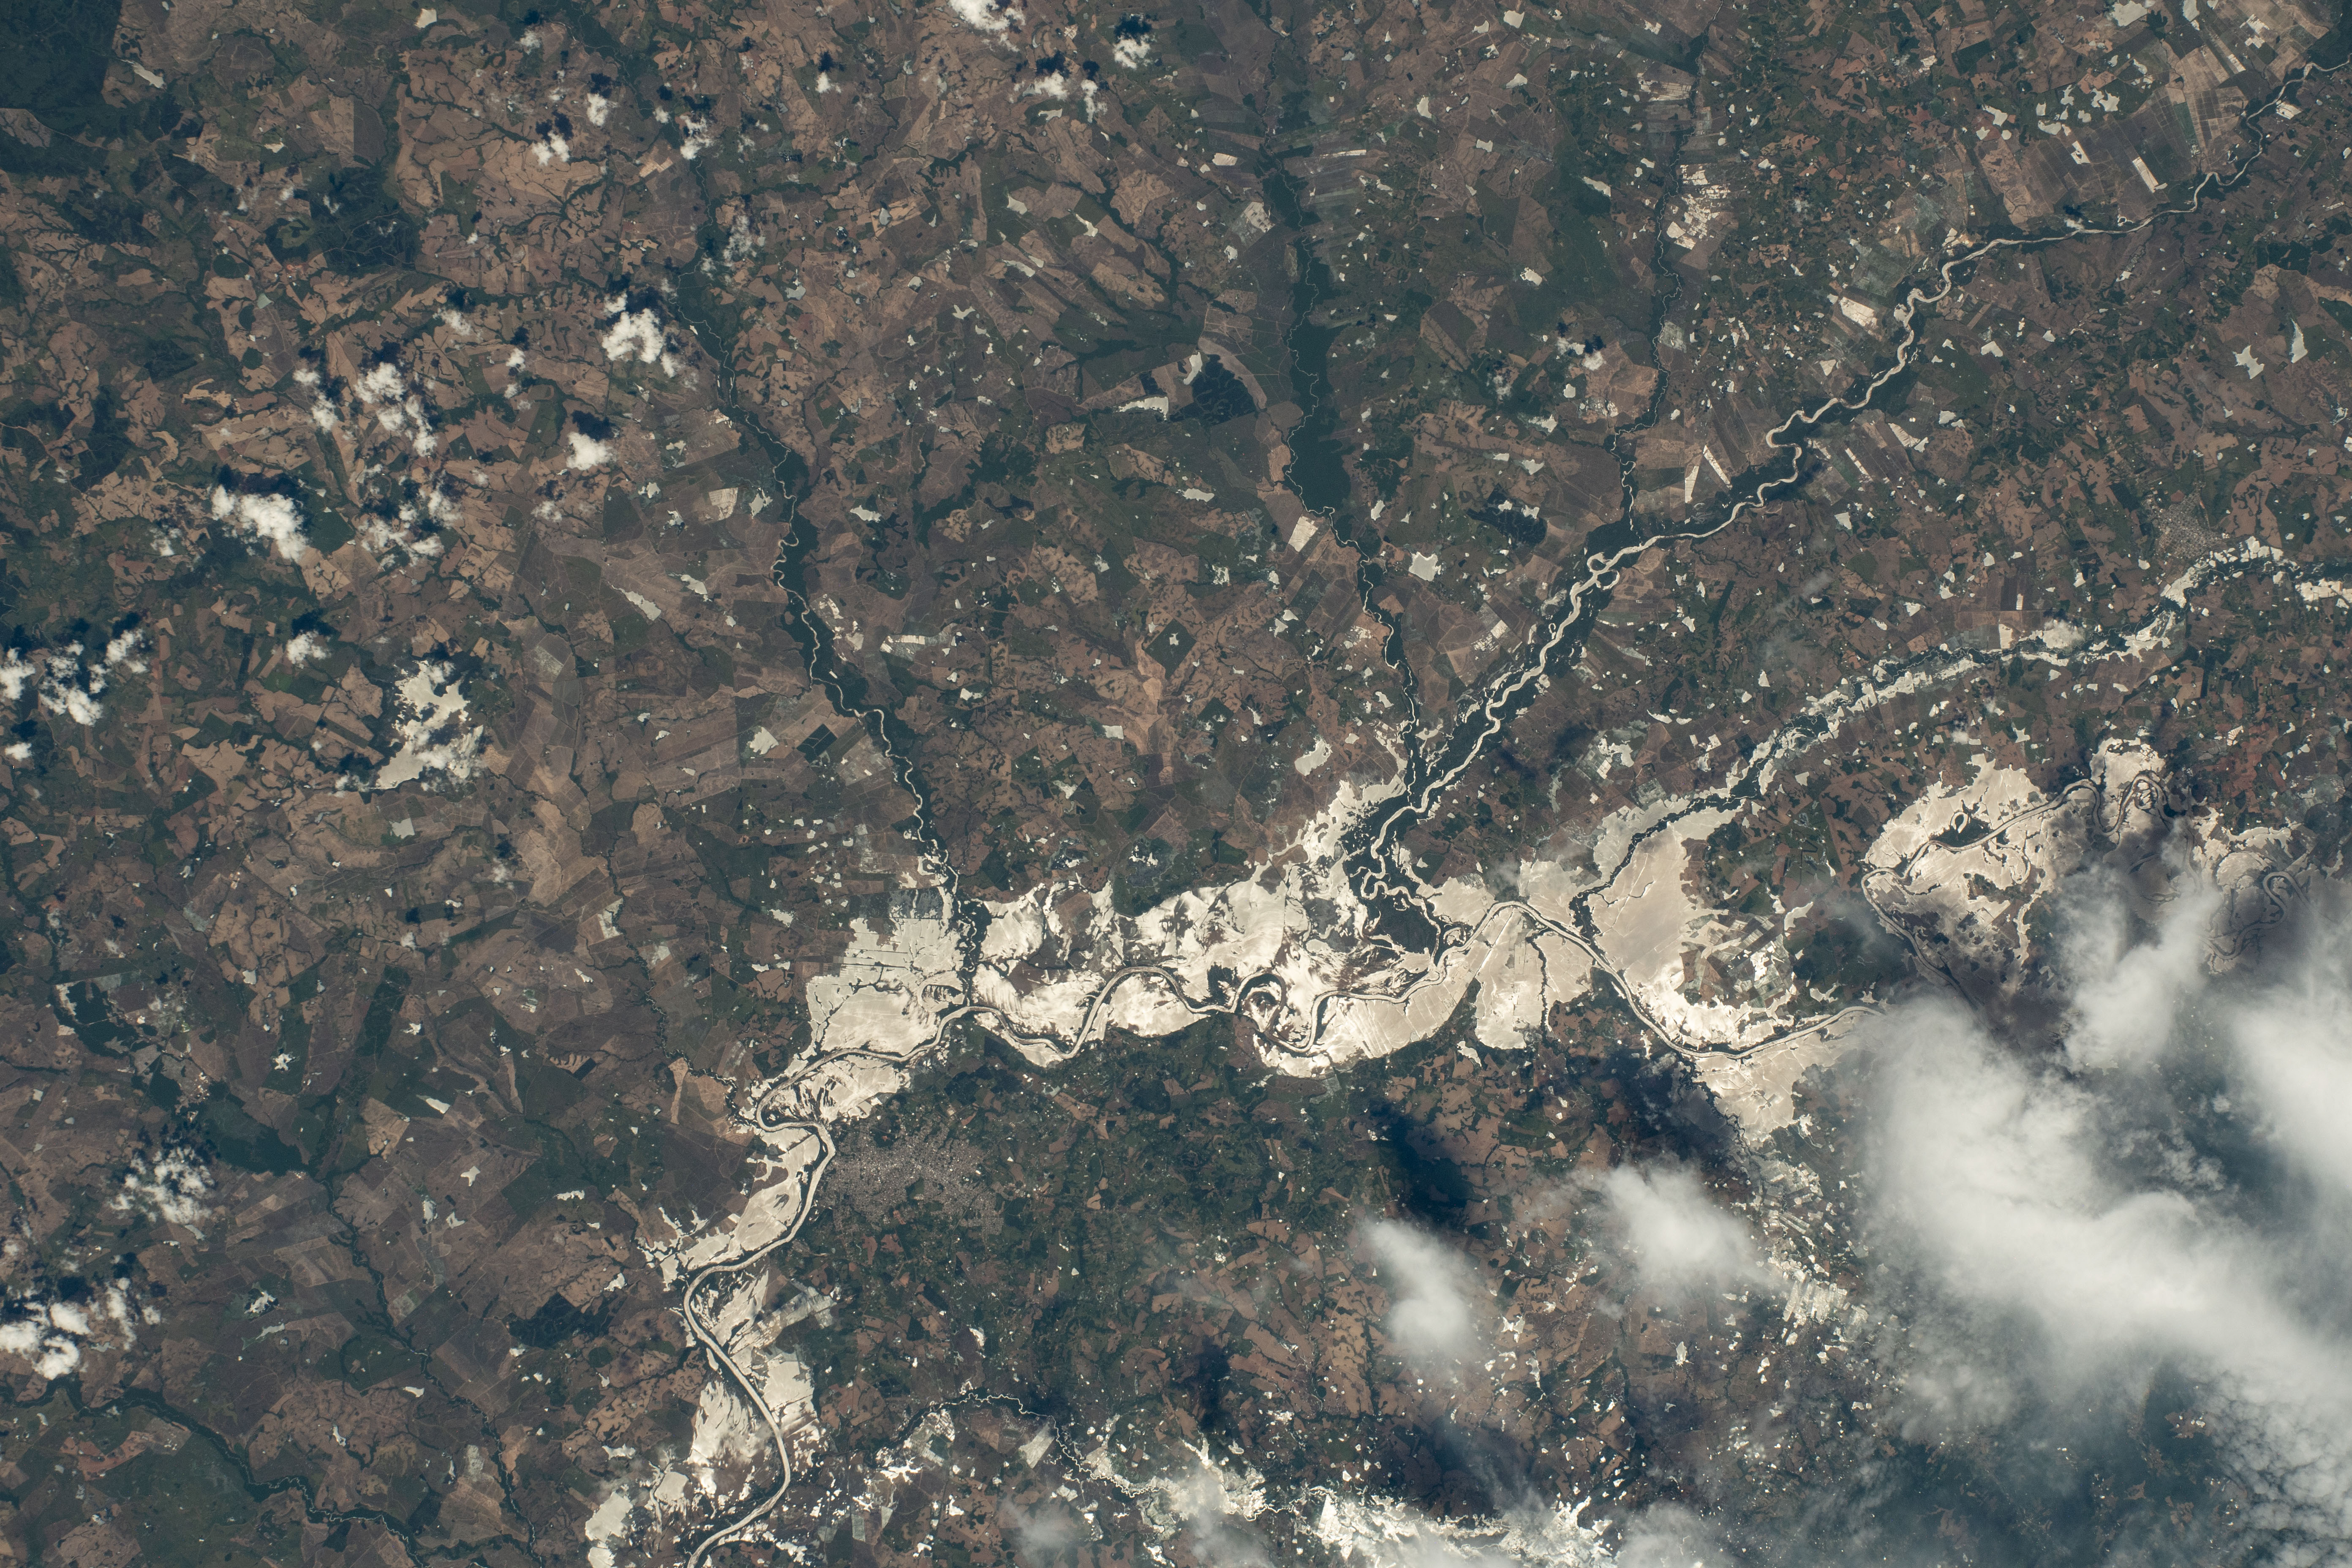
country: BRAZIL
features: CACHOEIRA DO SUL
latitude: -30.1
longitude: -53.1
